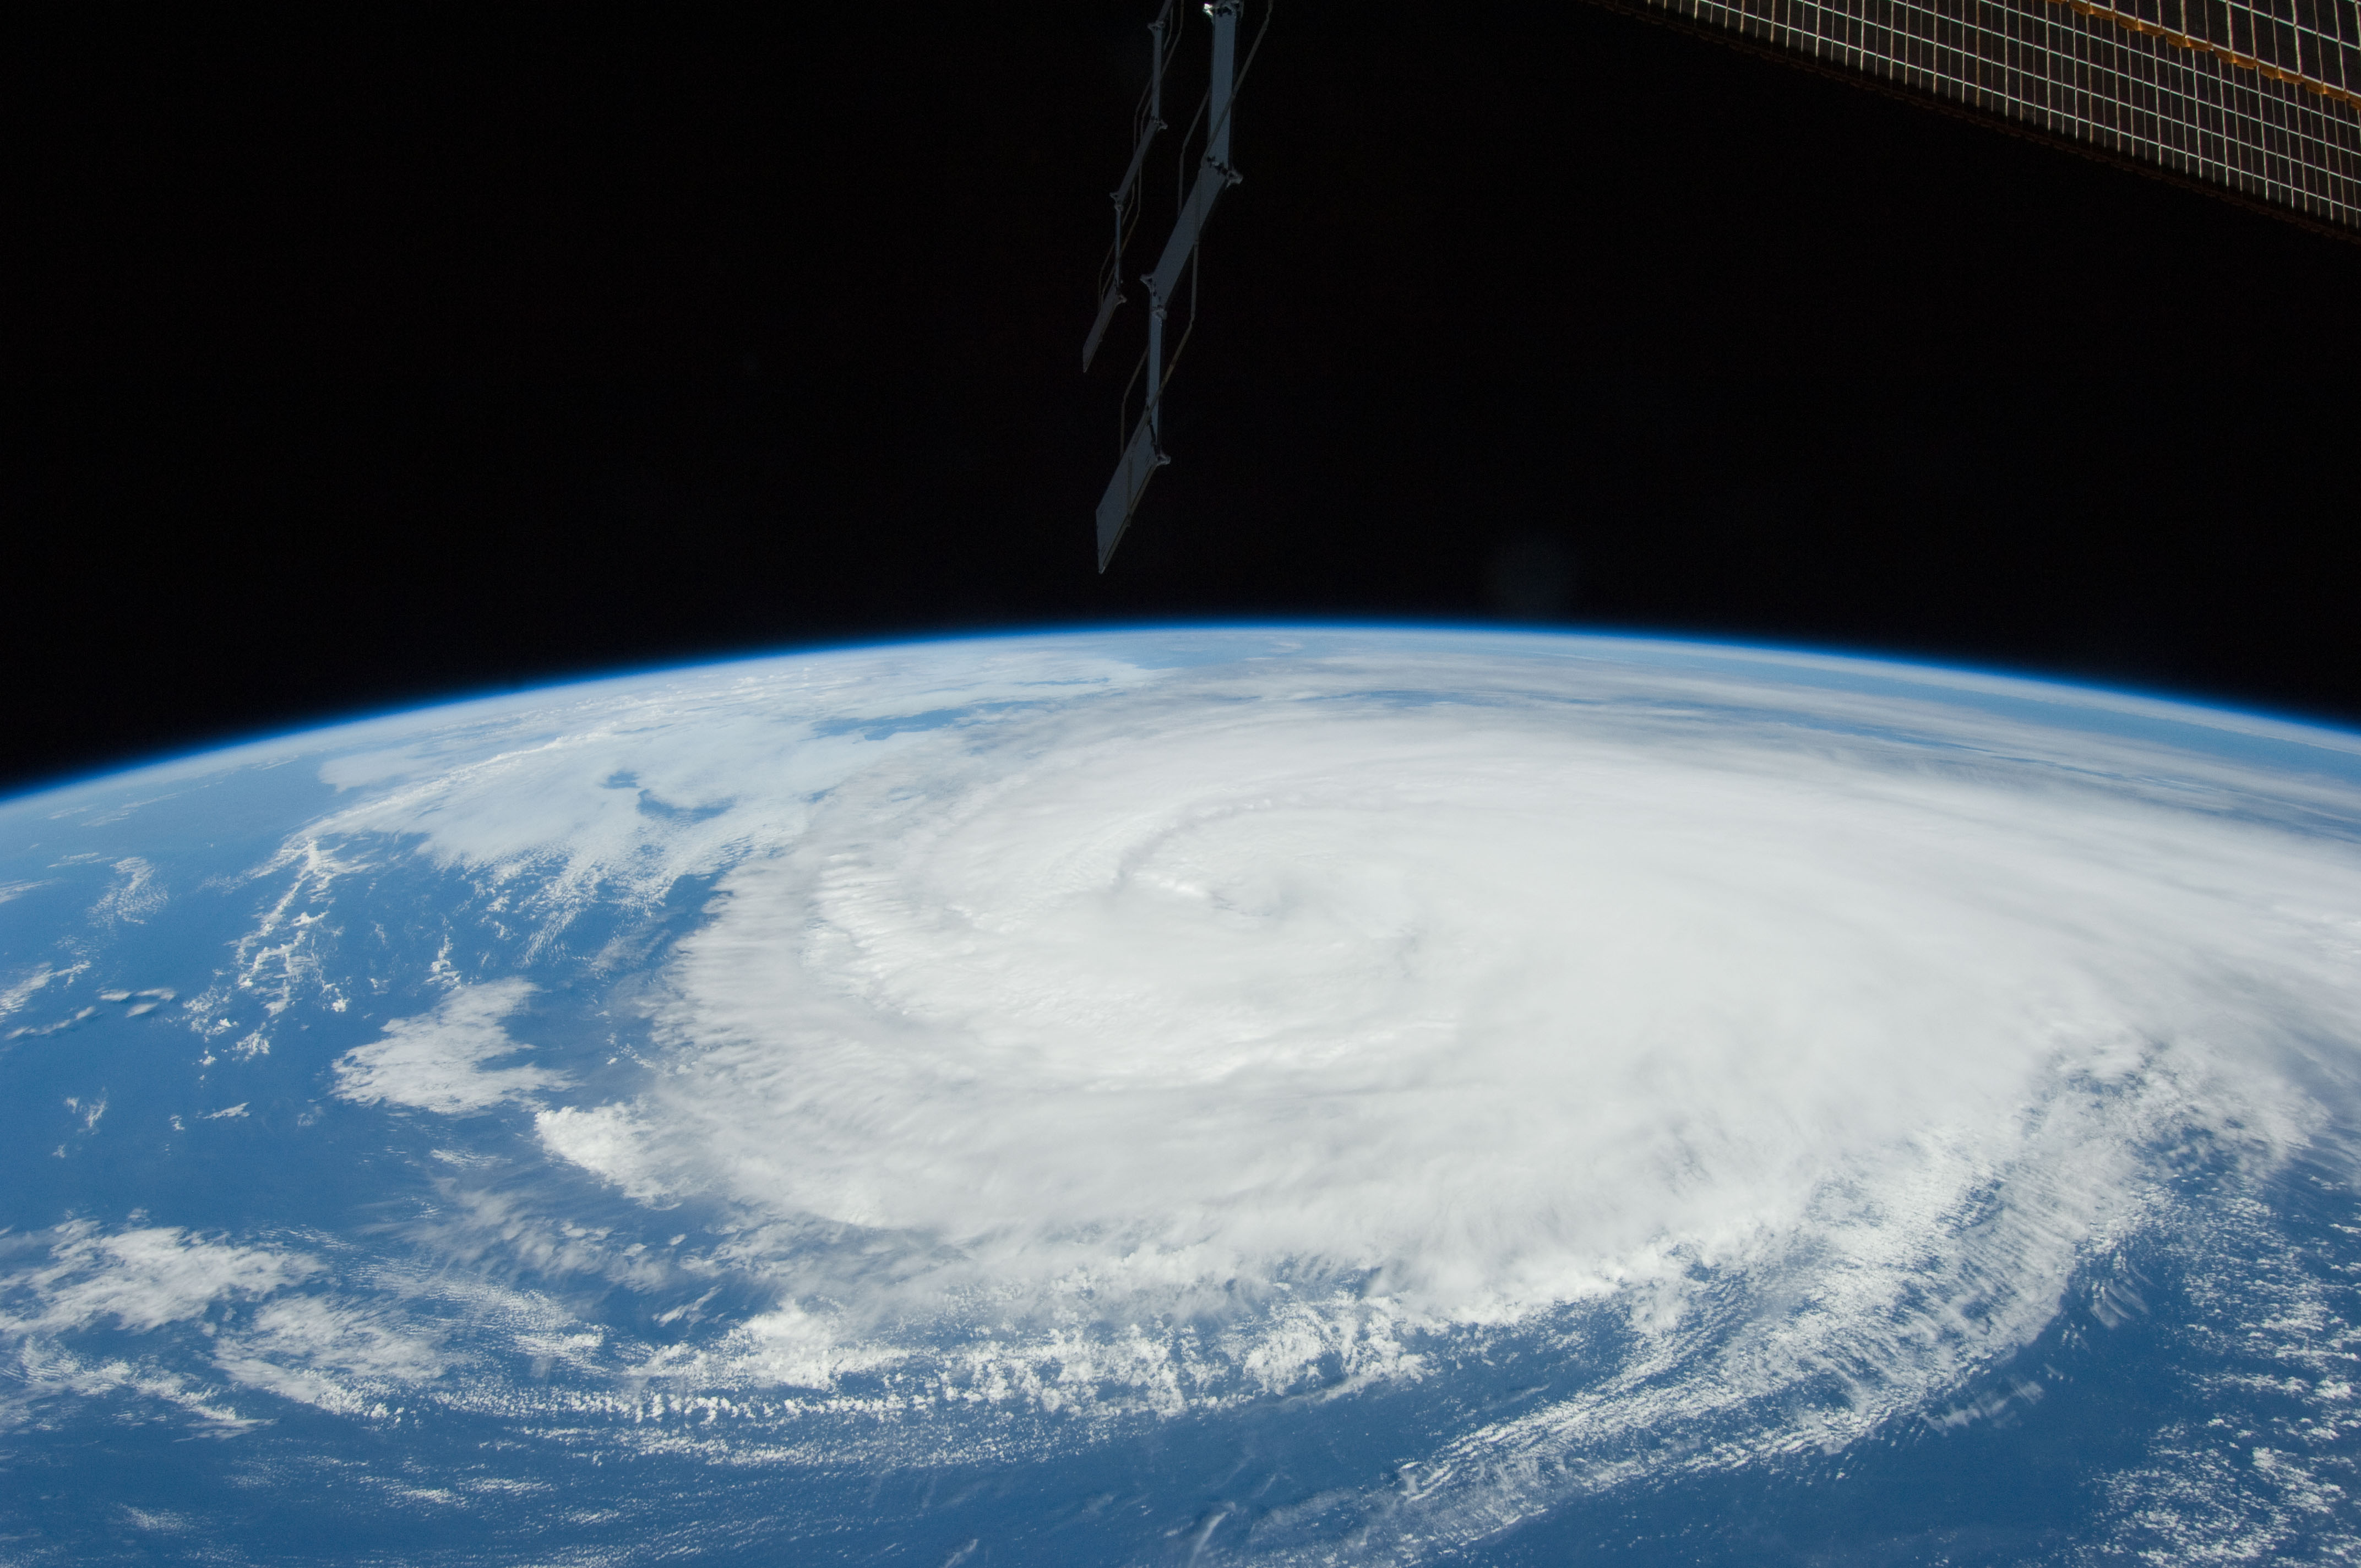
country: ATLANTIC OCEAN
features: PAN-HURRICANE KATIA, STORM BANDS, ISS
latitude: 39.5
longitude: -66.0
